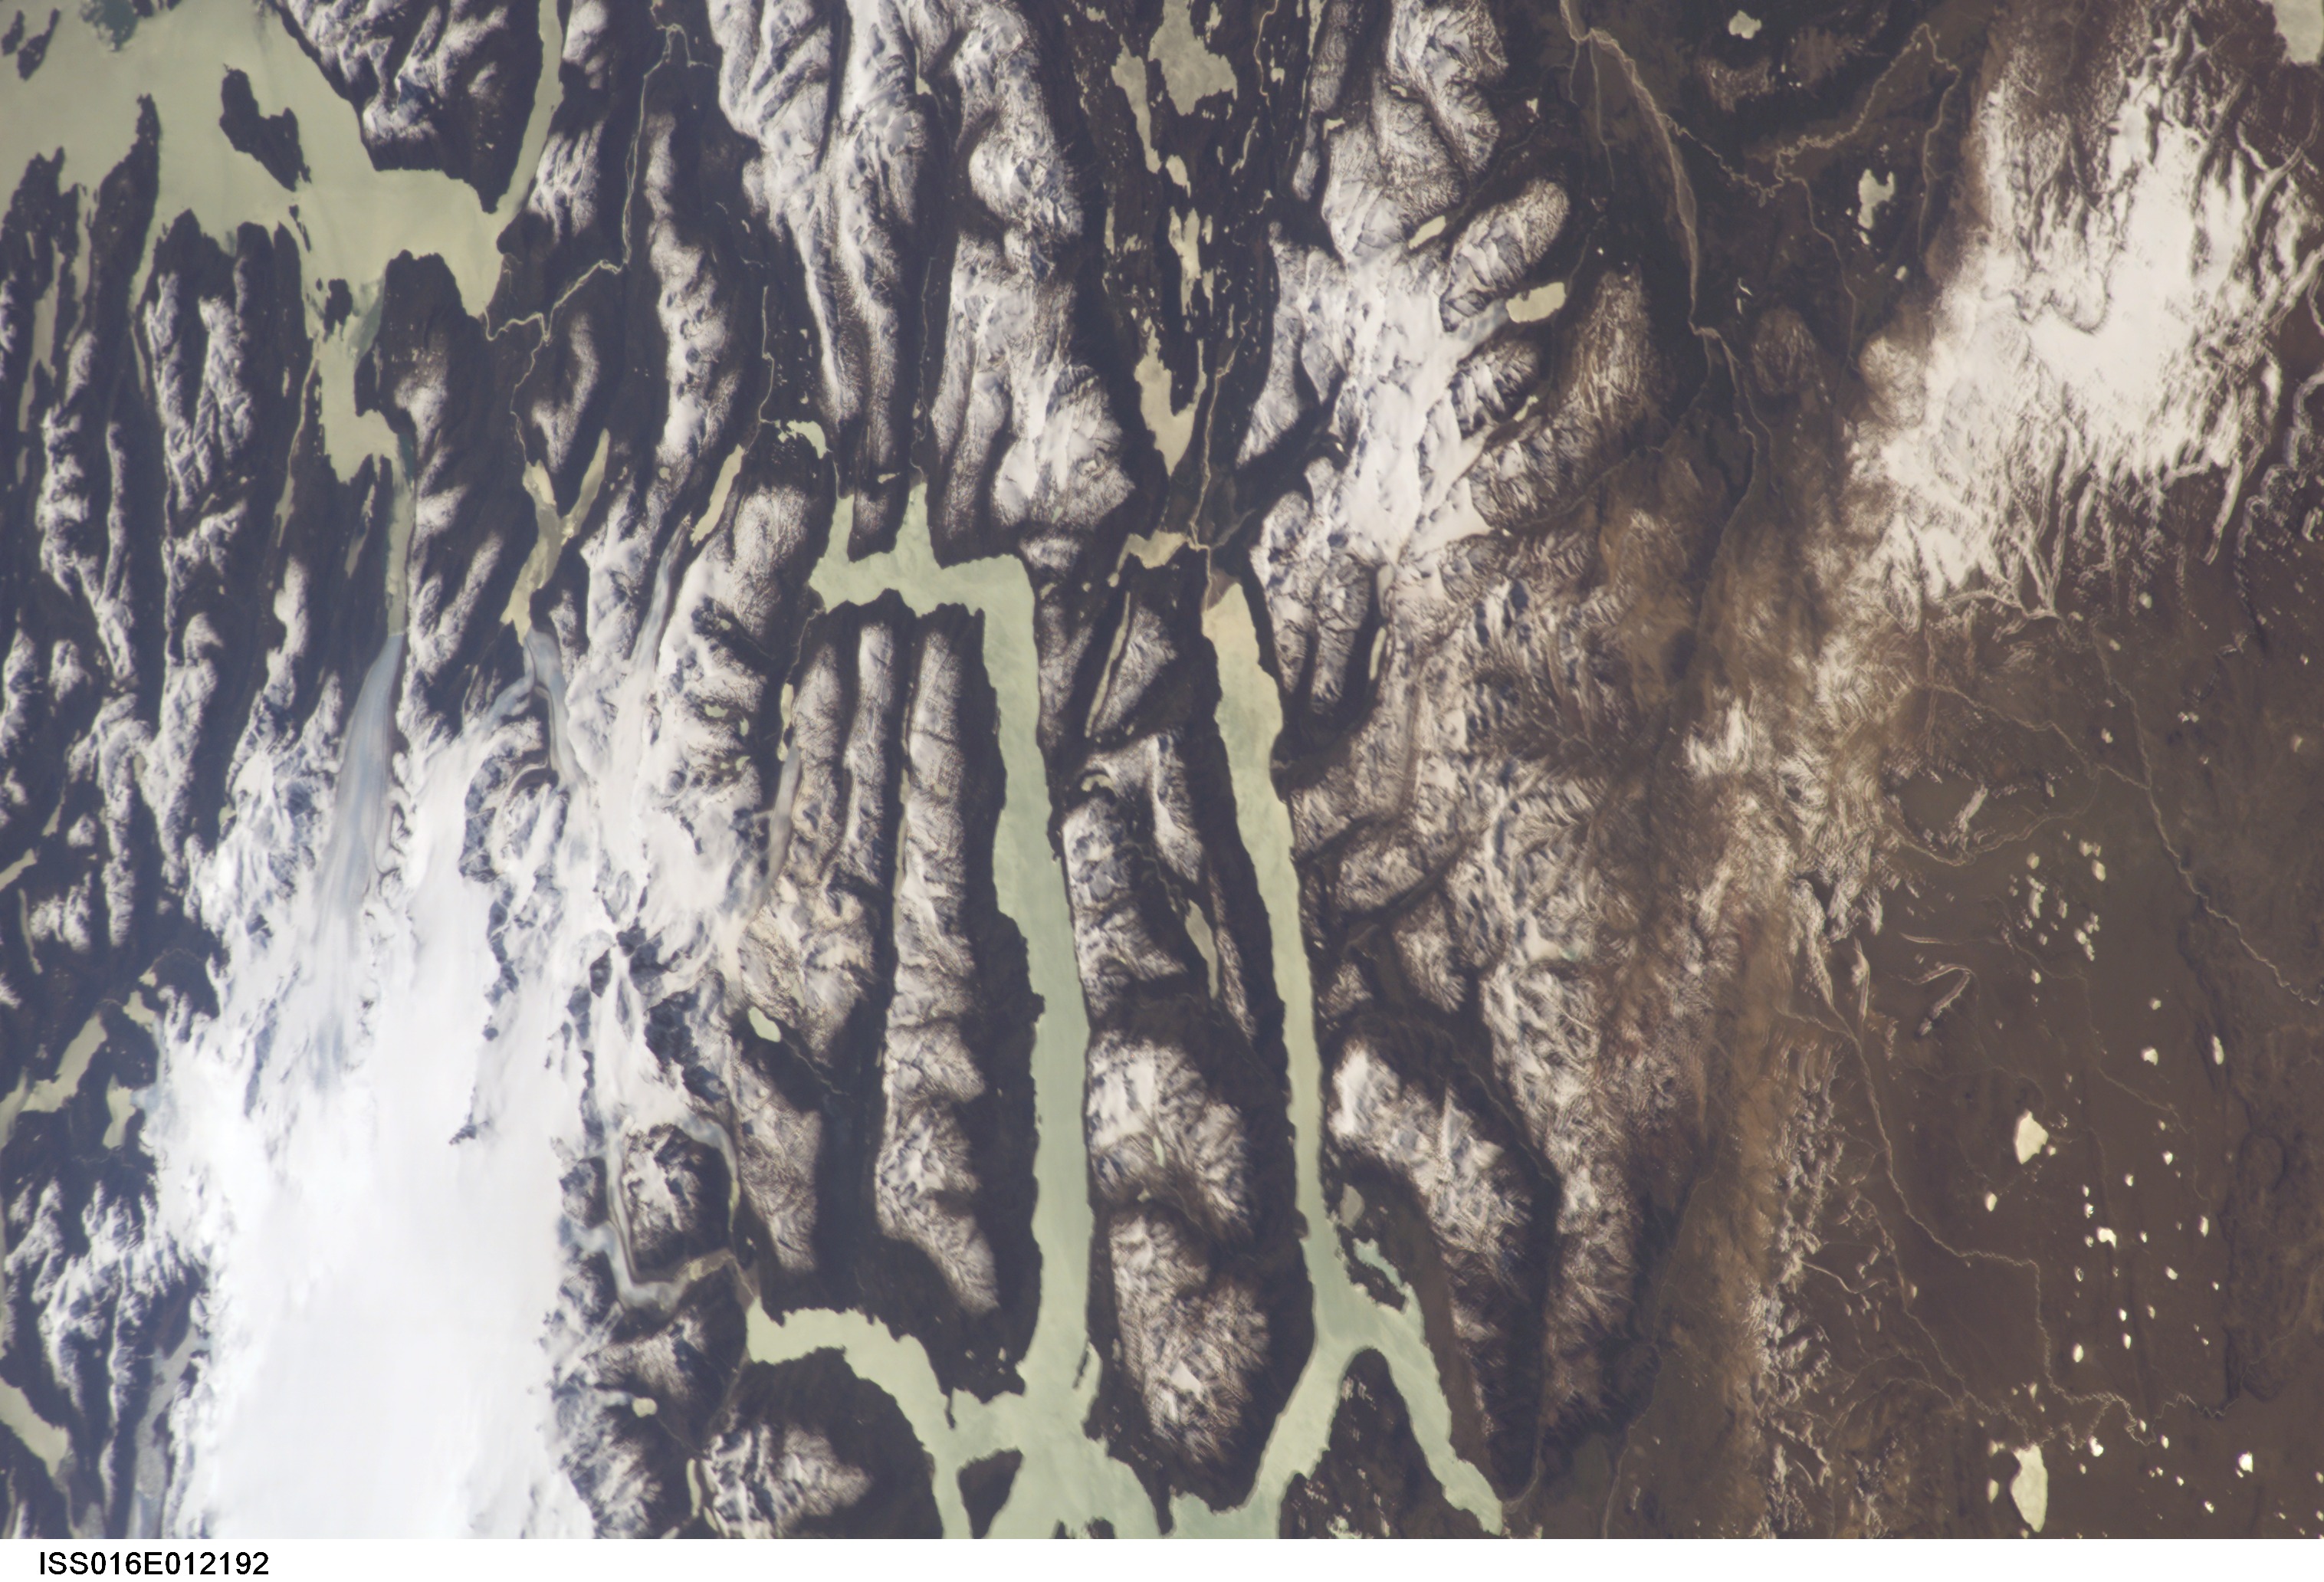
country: ARGENTINA
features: ANDES MTS., LAGO O'HIGGINS
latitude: -48.5
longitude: -72.5
